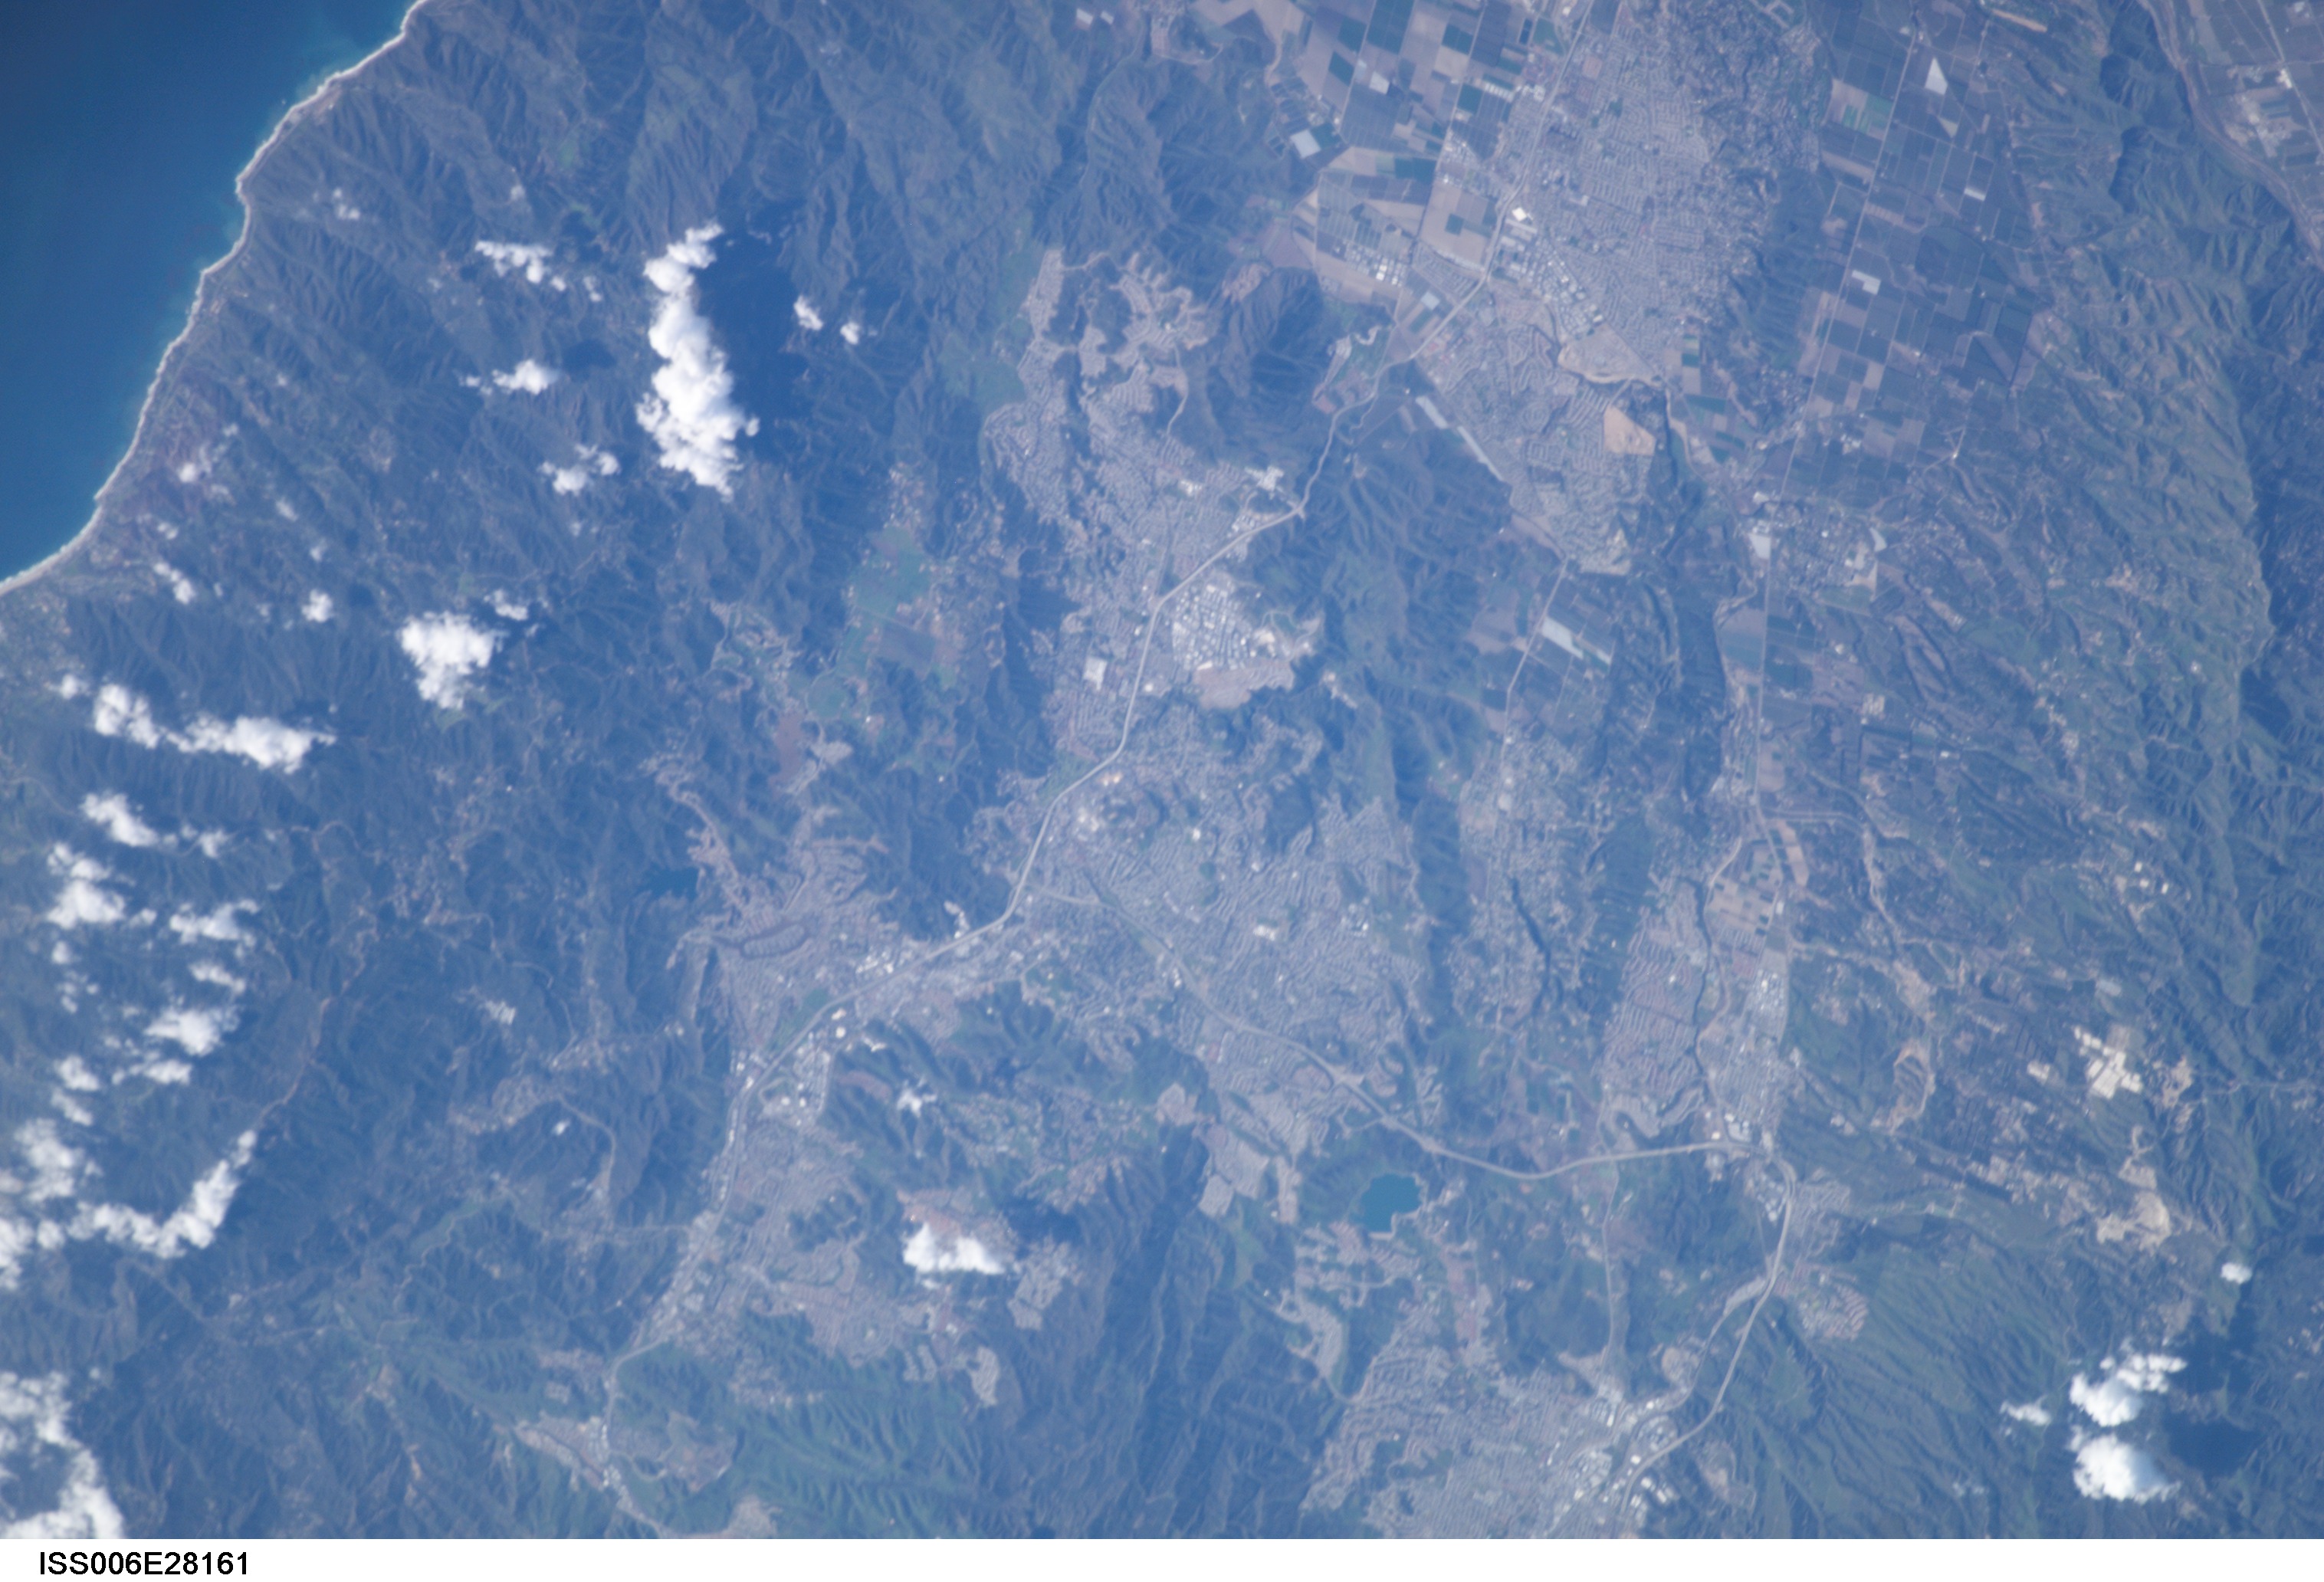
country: USA-CALIFORNIA
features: MTS.,THOUSAND OAKS,CAMARILLO
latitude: 34.2
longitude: -118.9
